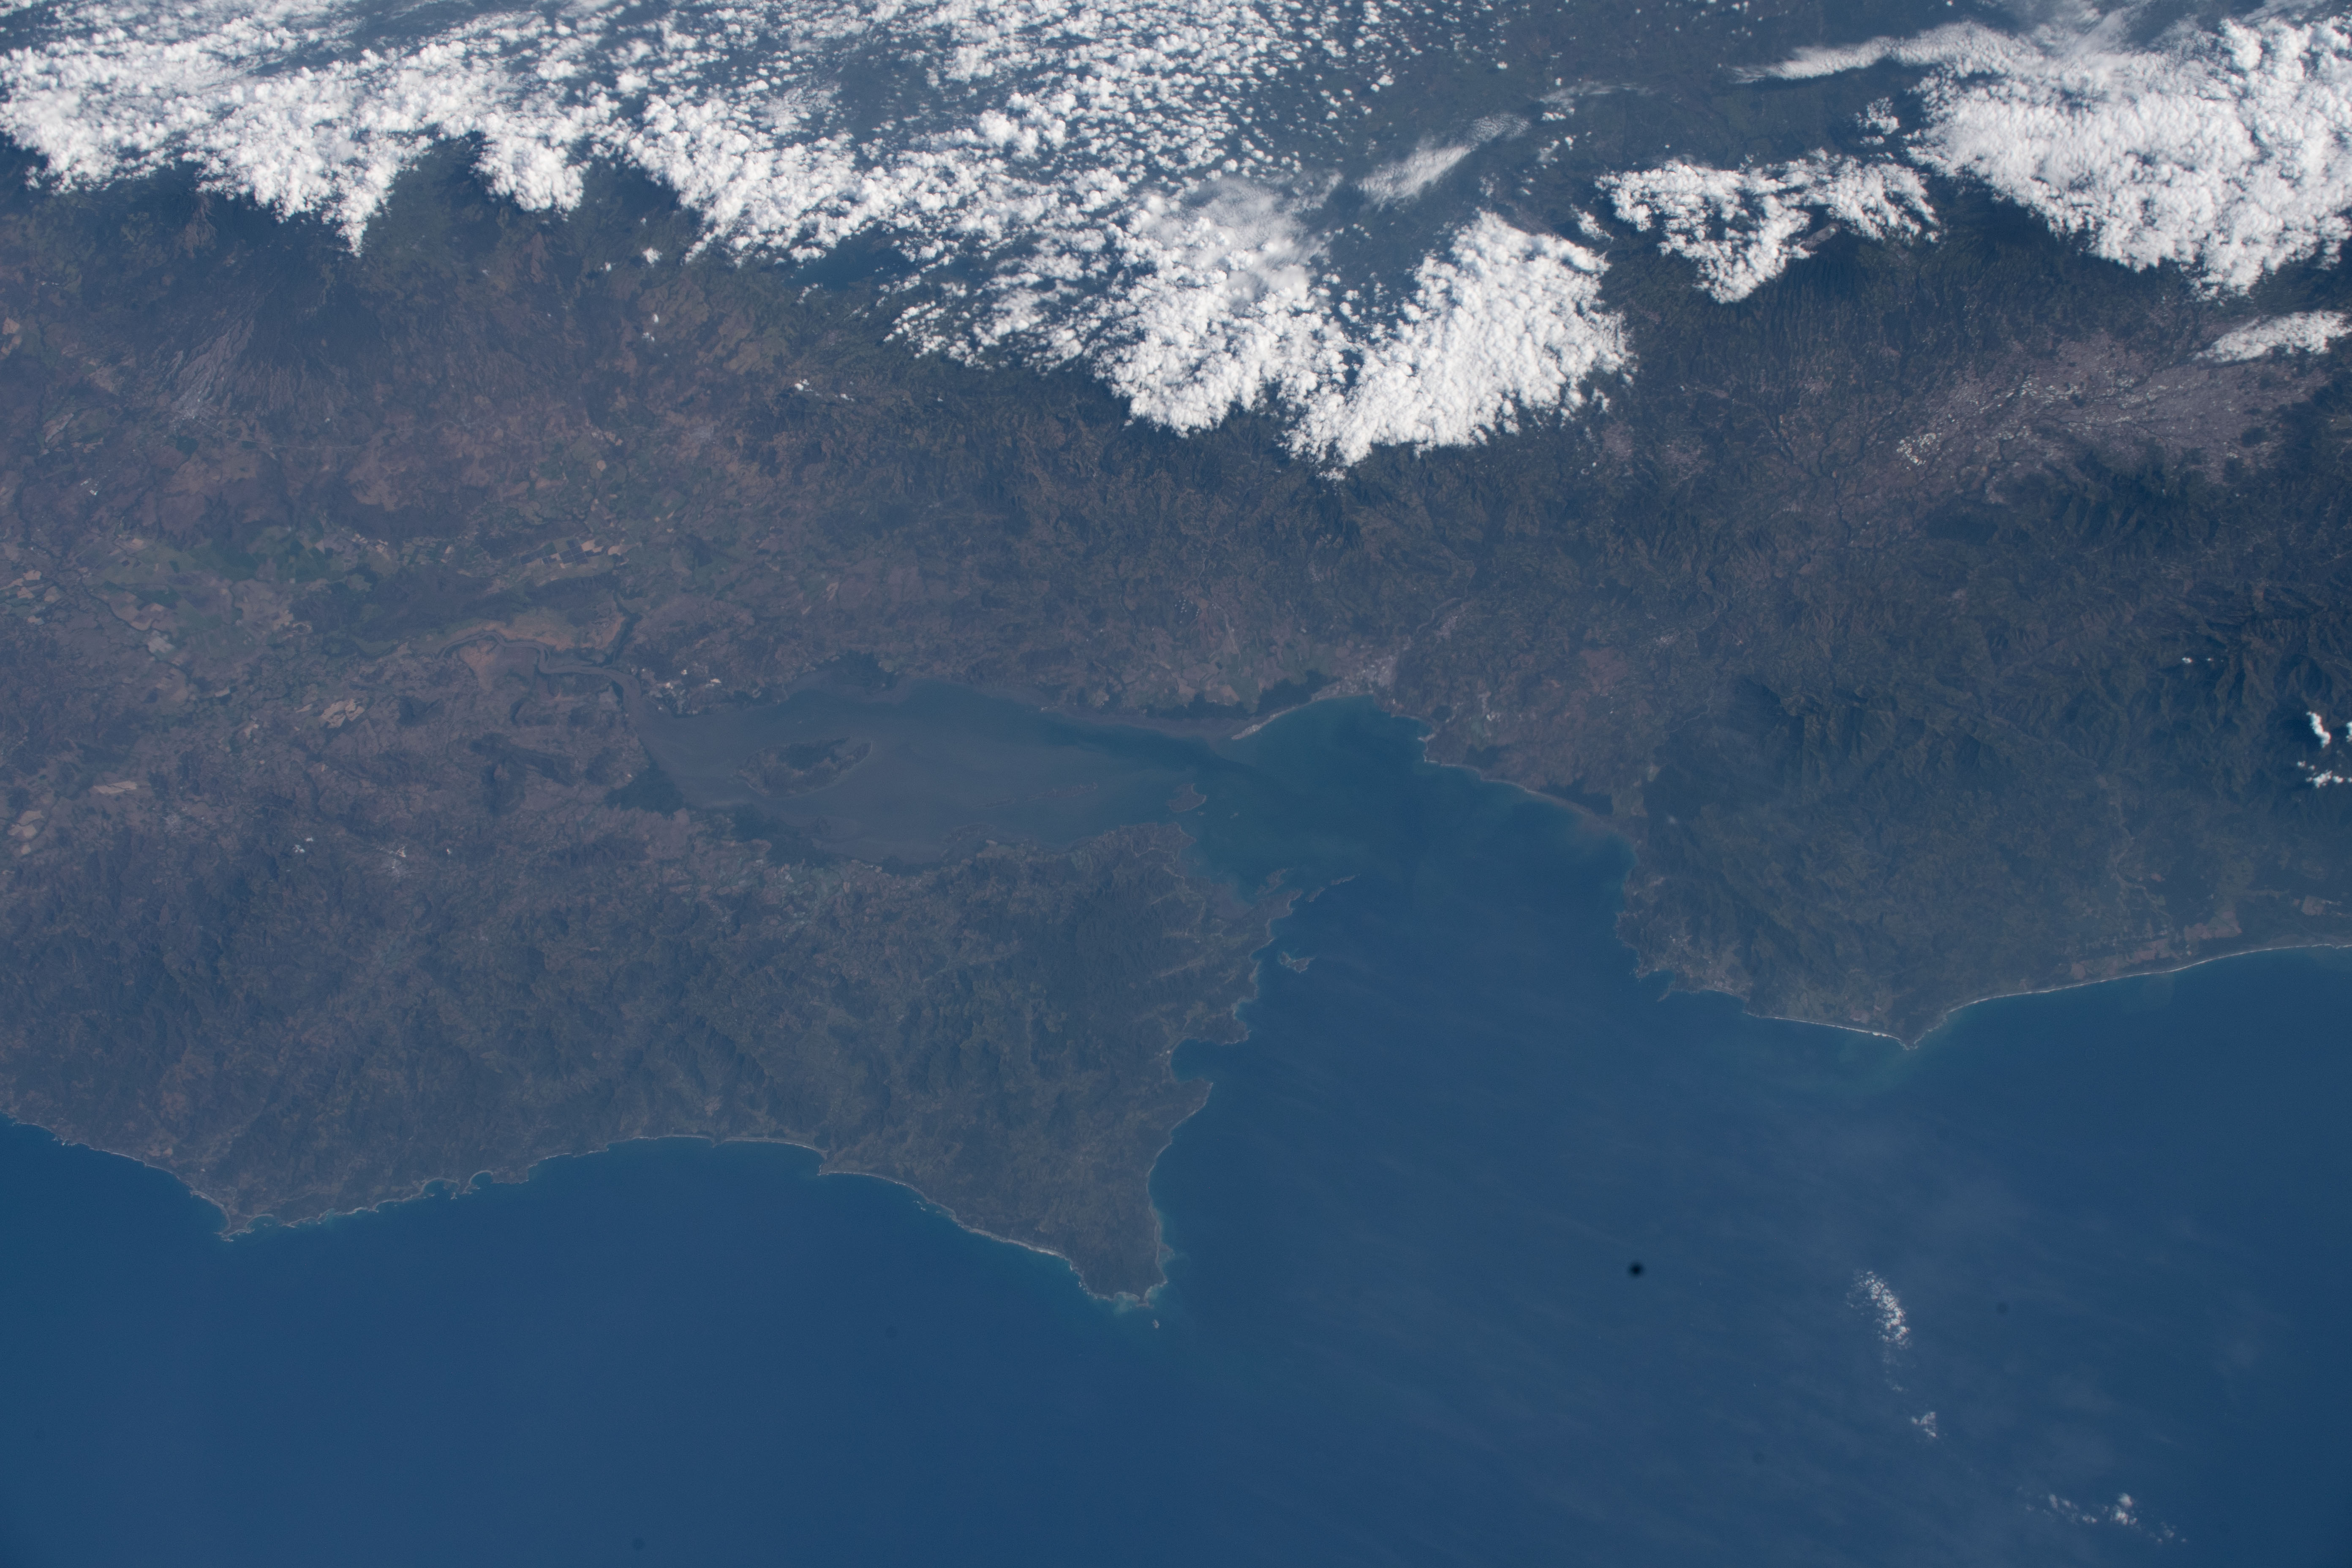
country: COSTA RICA
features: GULF OF NICOYA, TALAMANCA MOUNTAINS, SAN LUCAS ISLAND
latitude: 10.0
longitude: -84.9
